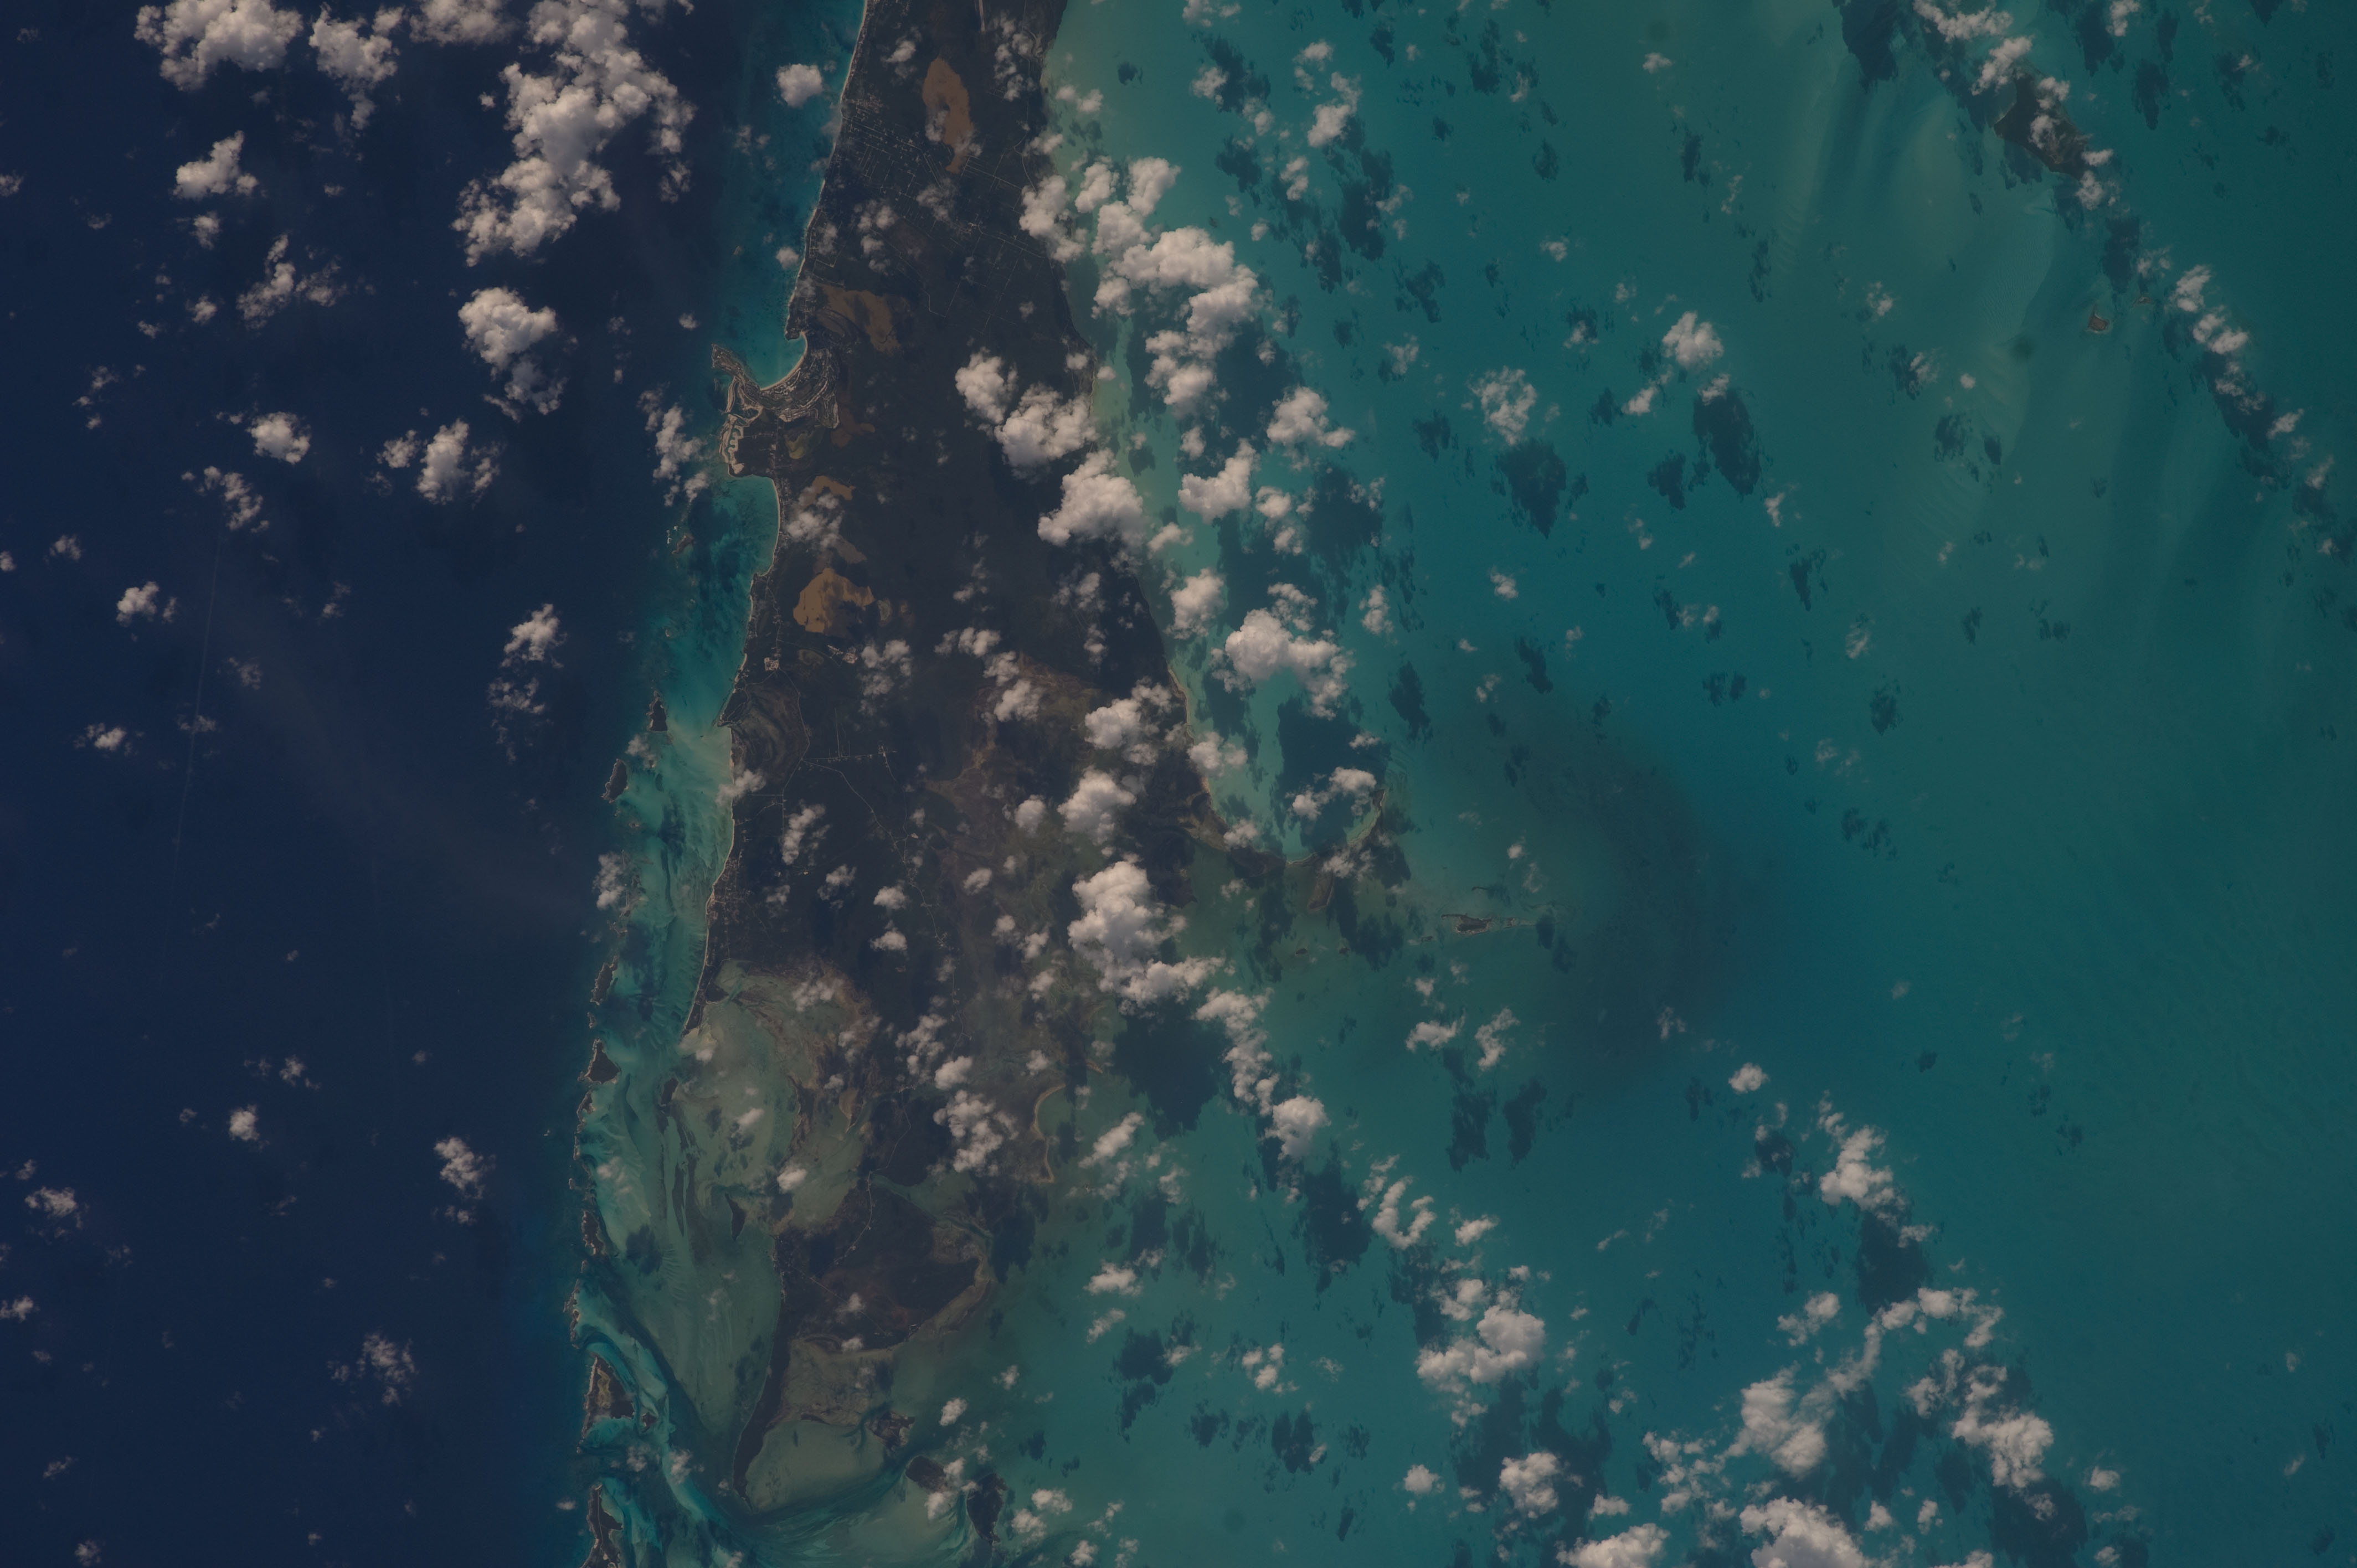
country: BAHAMAS
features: REEFS, GREAT EXUMA I., ROCKERS POINT SETTLEMENT
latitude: 23.6
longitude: -76.0
